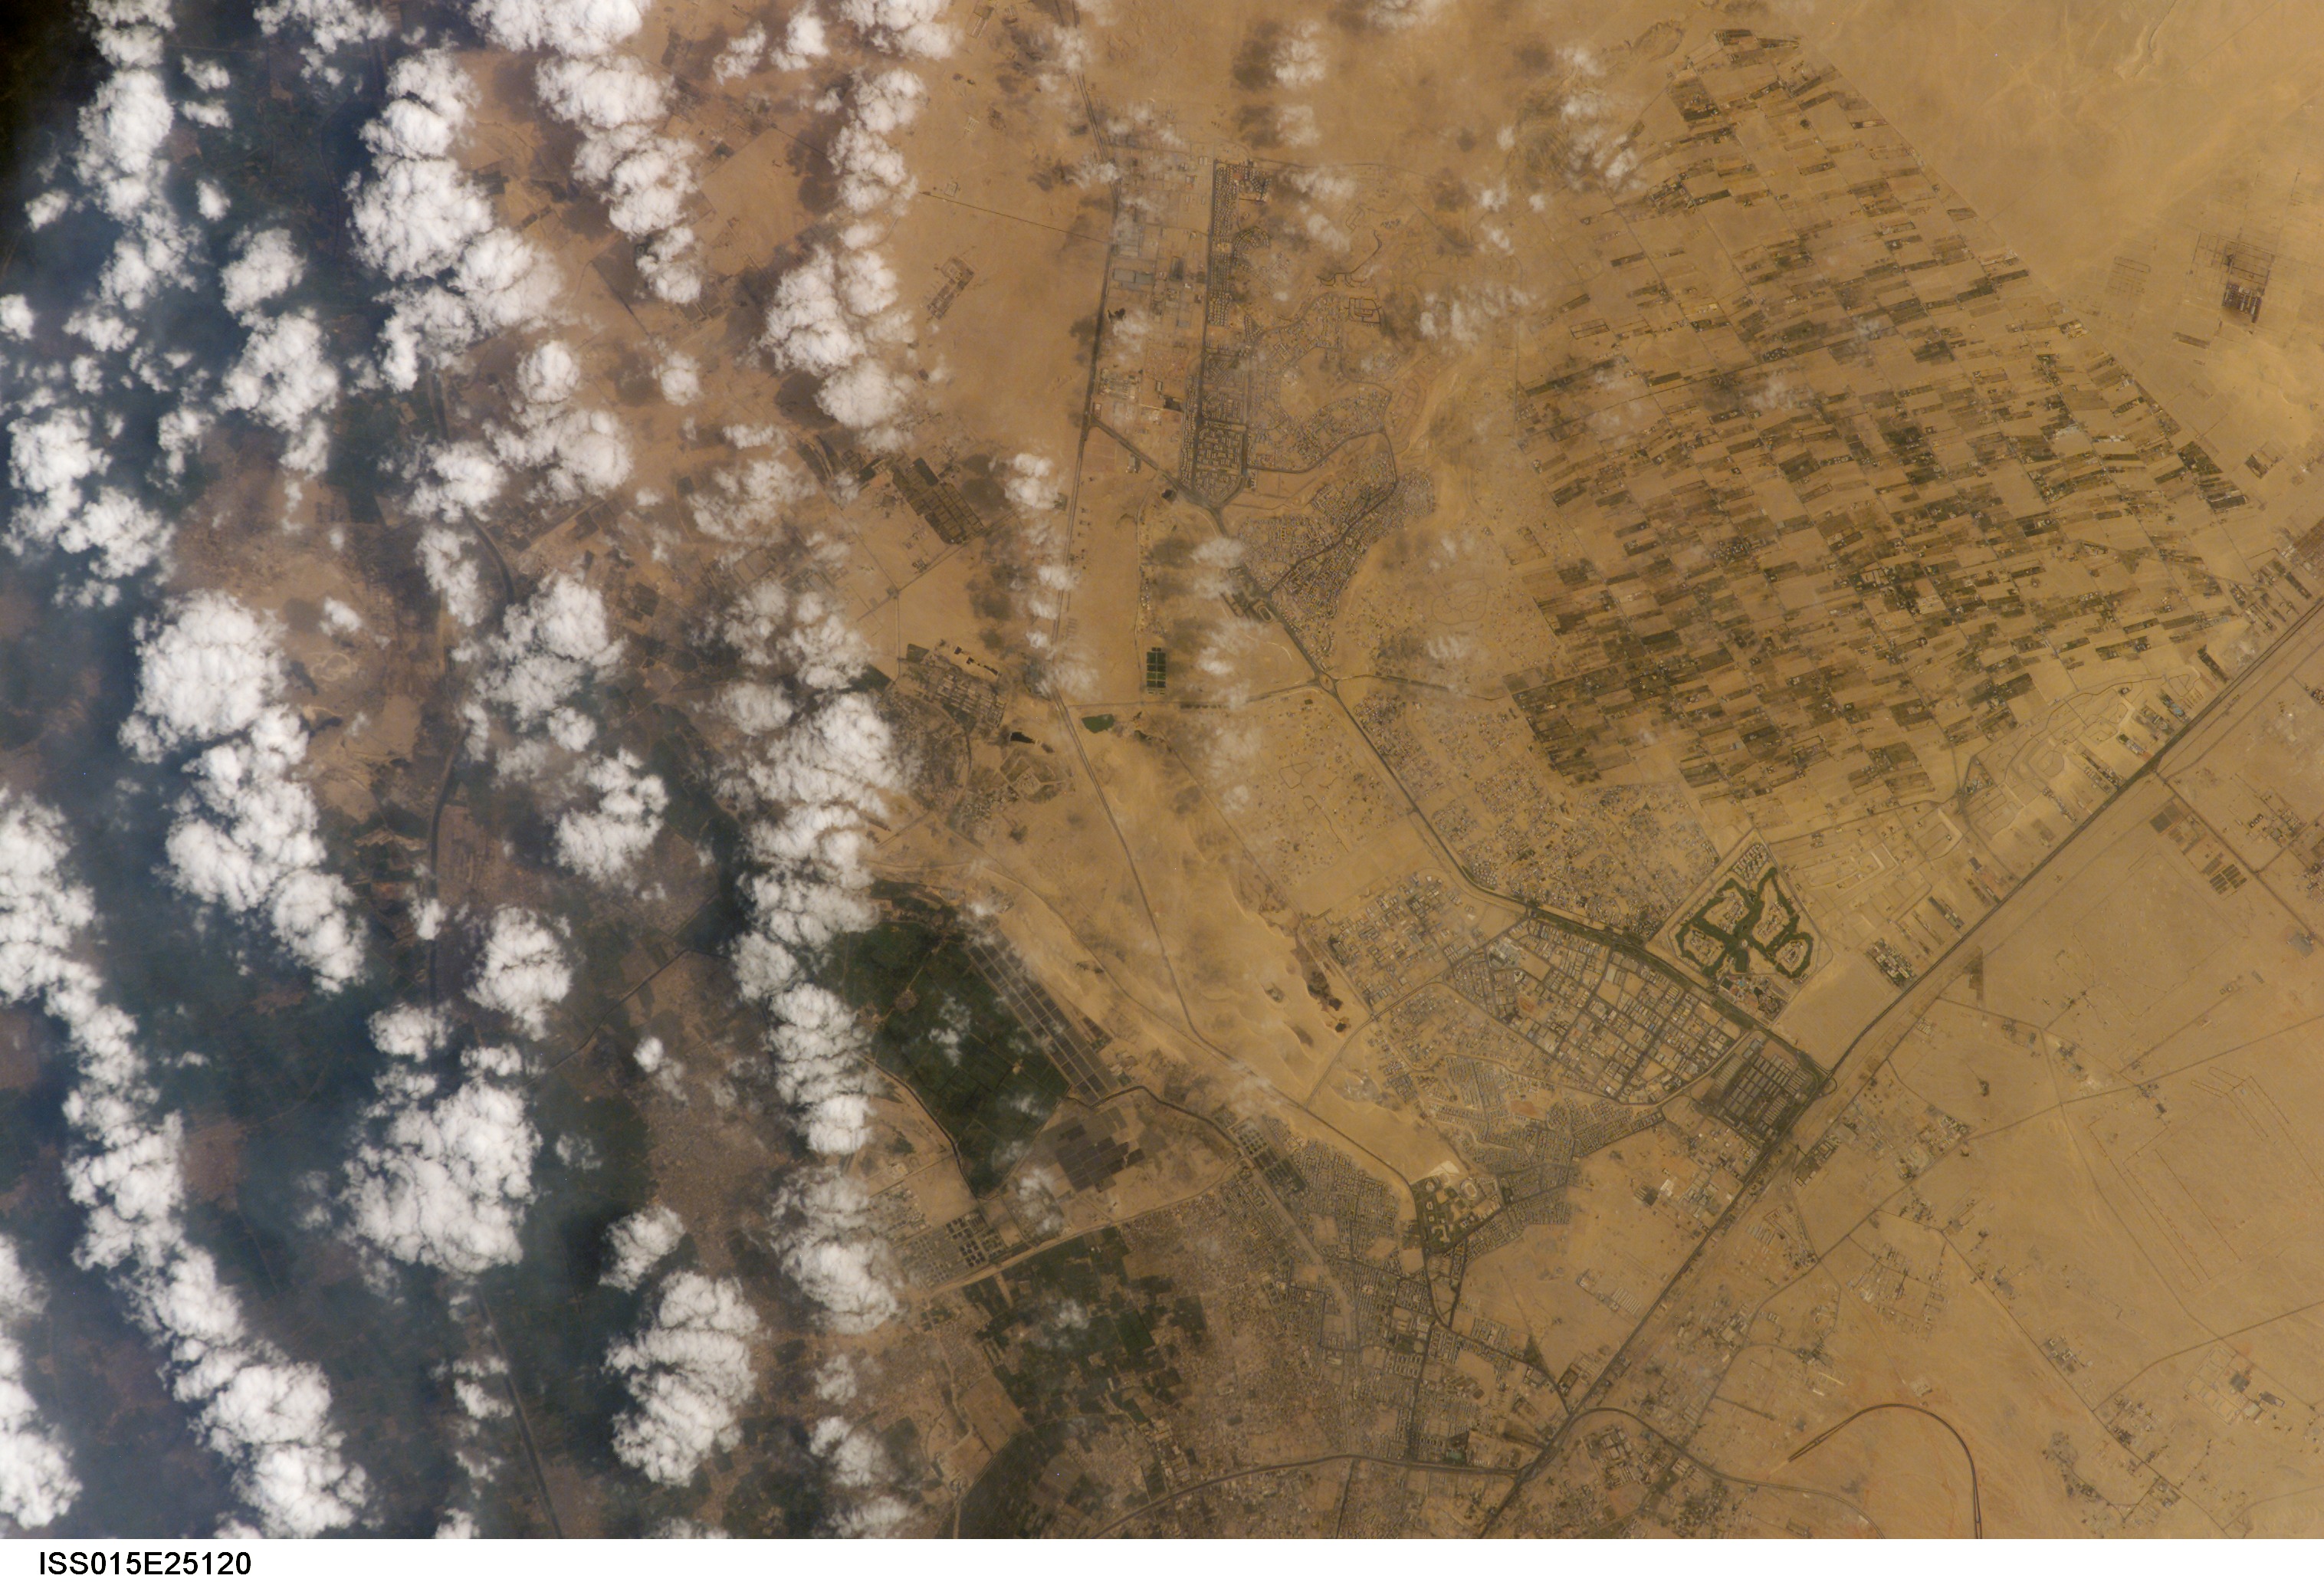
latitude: 30.2
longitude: 31.5
